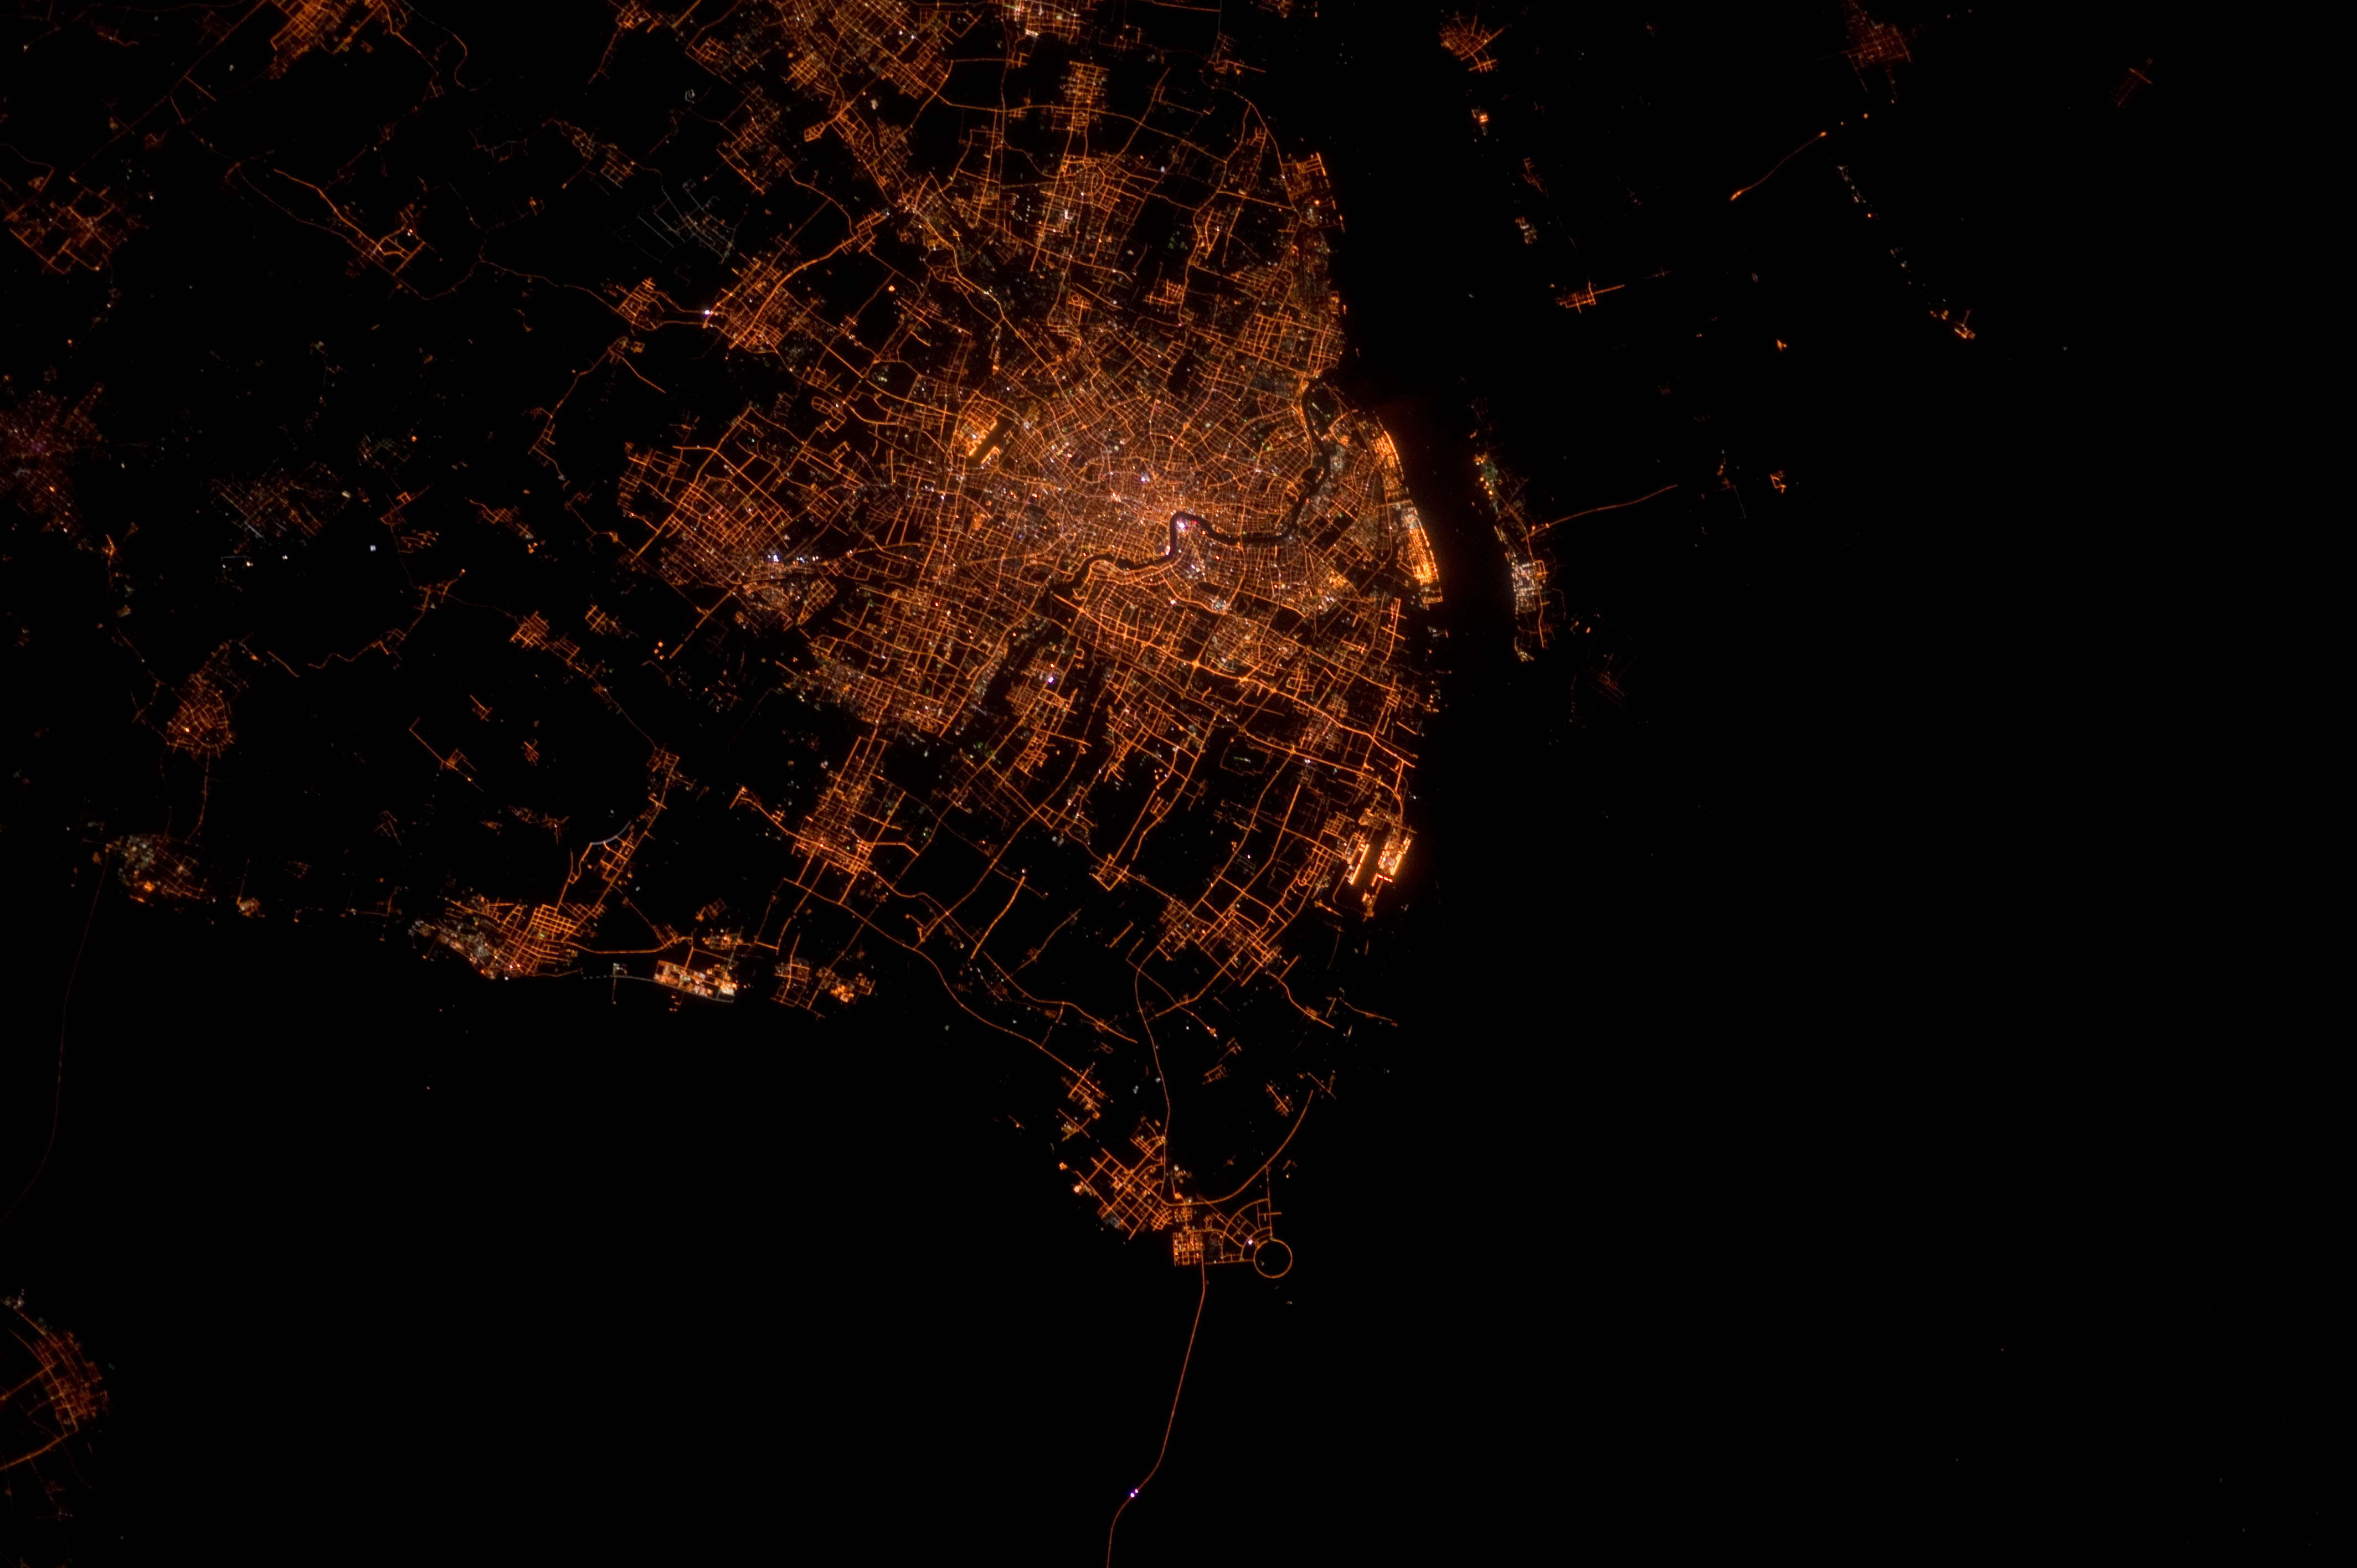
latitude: 31.3
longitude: 124.0
